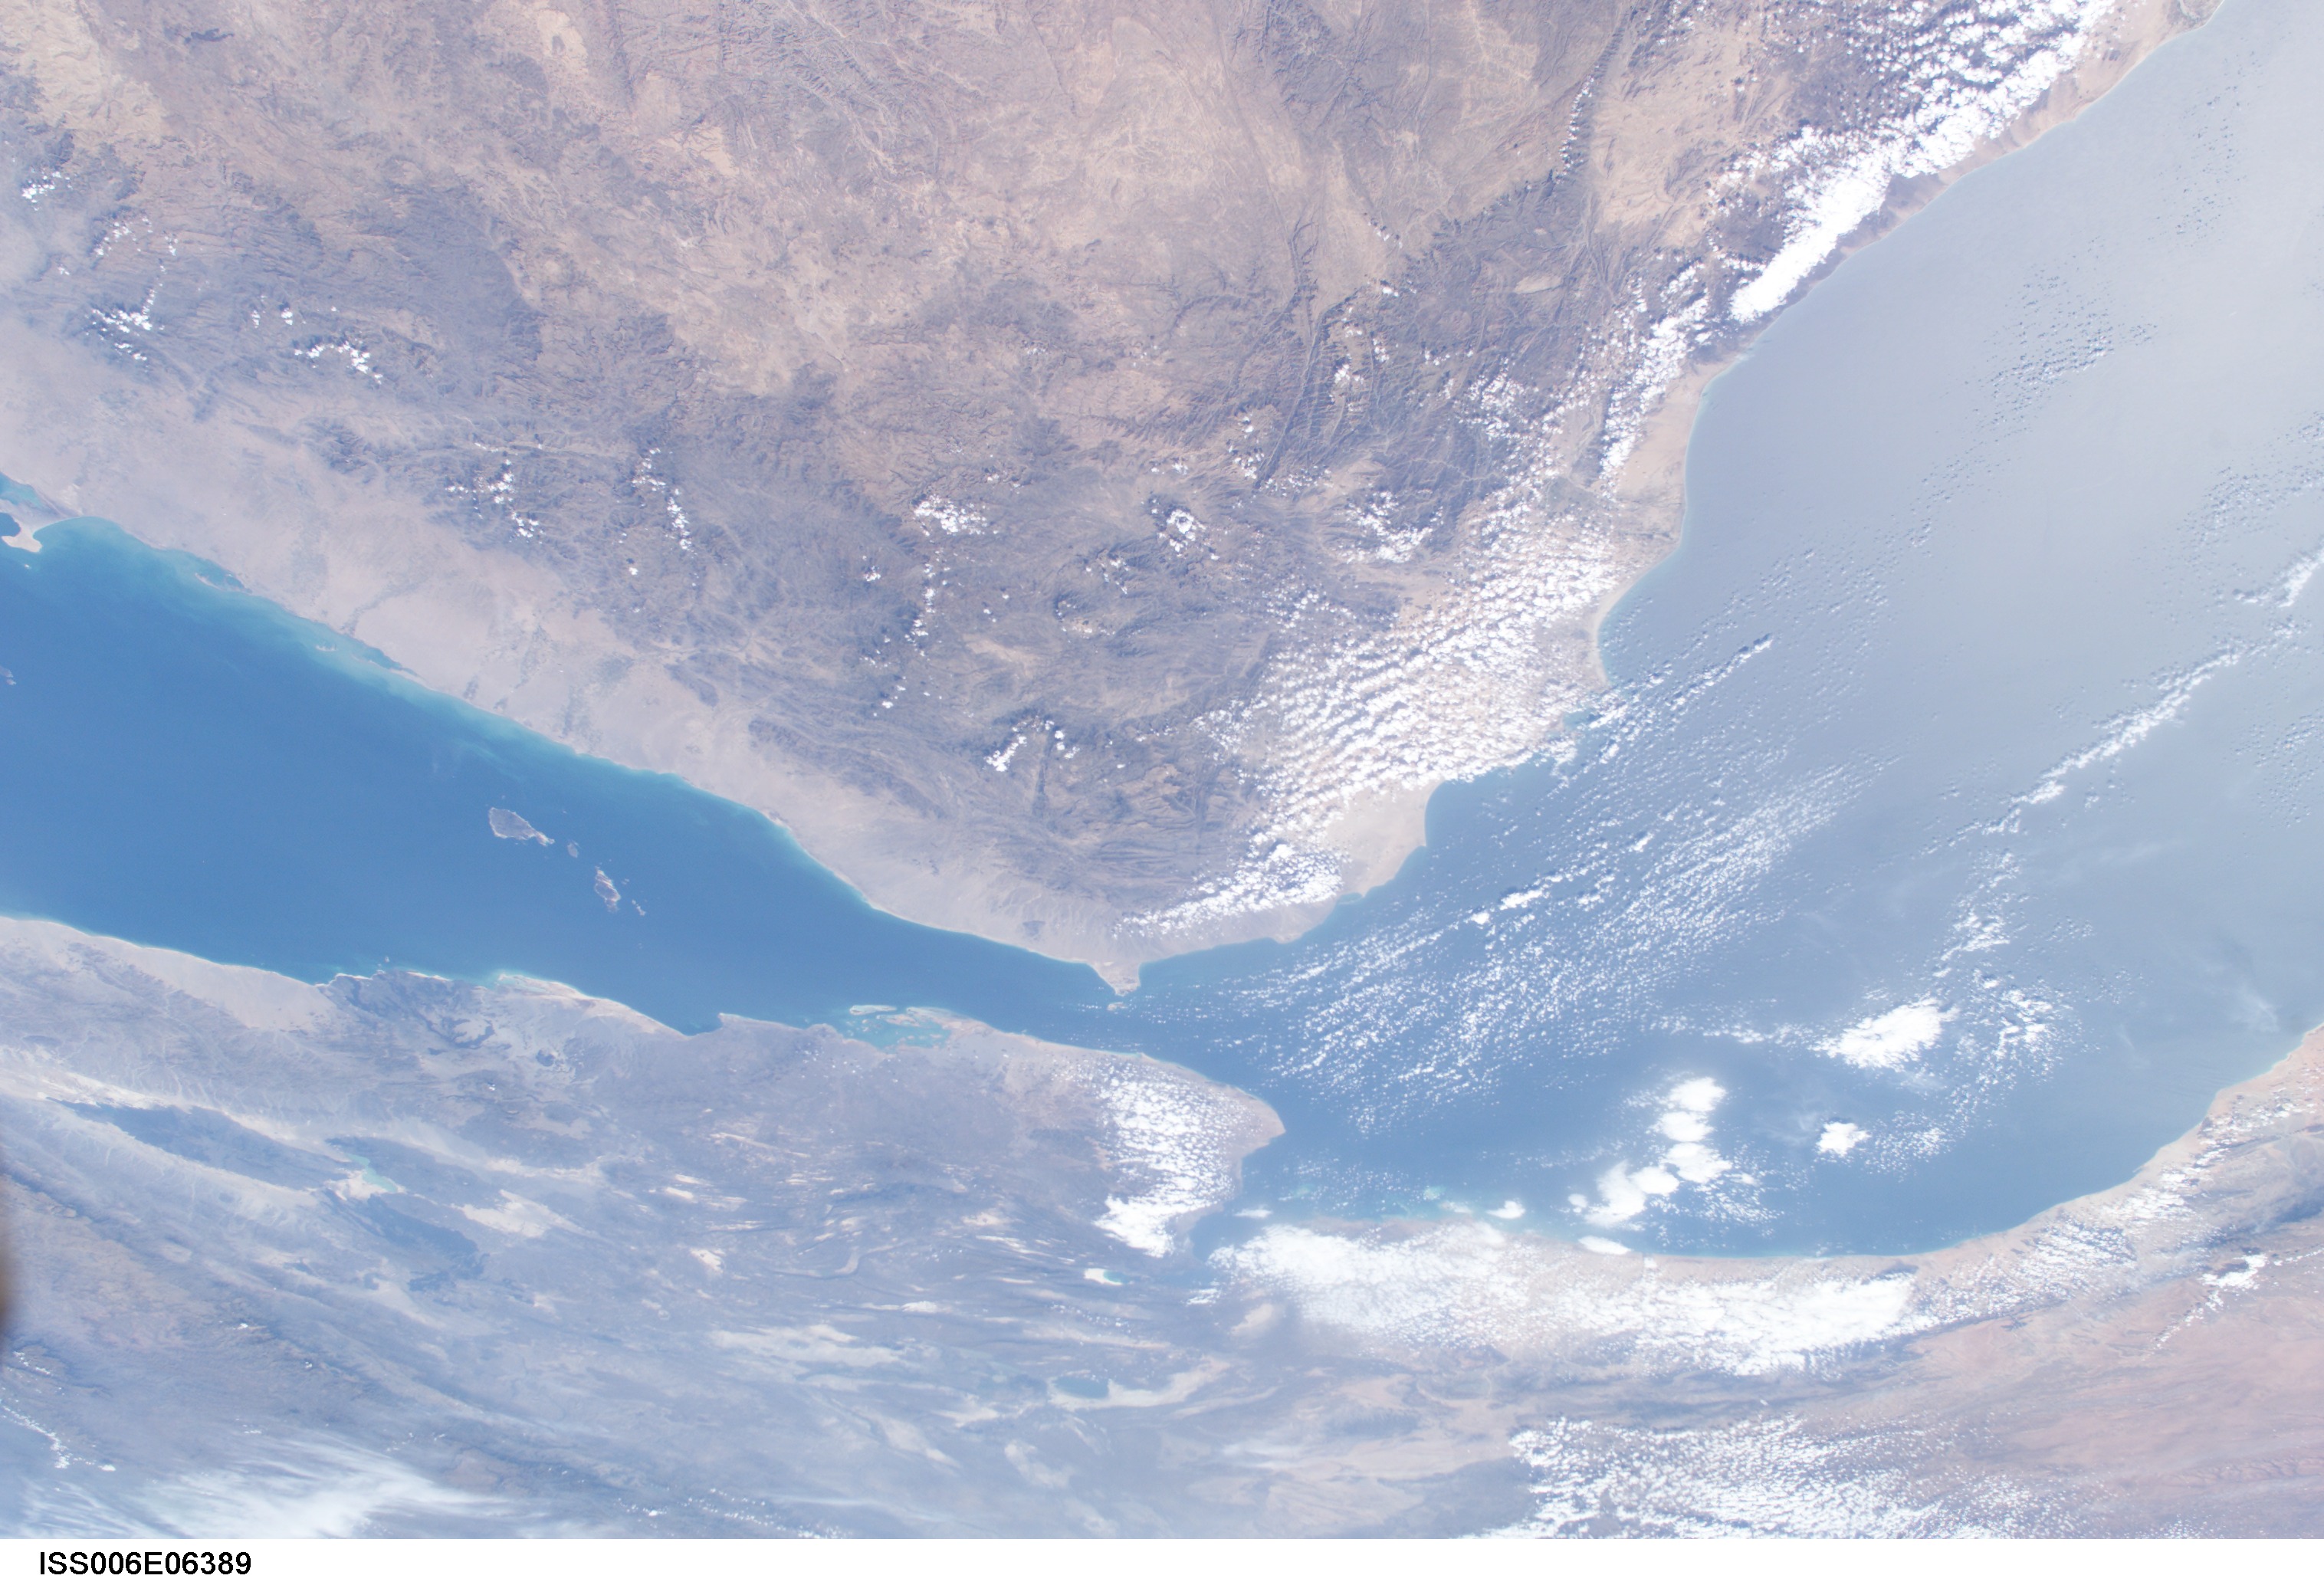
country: YEMEN
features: STRAIT OF MANDAB, GULF OF ADEN
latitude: 13.0
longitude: 43.5
